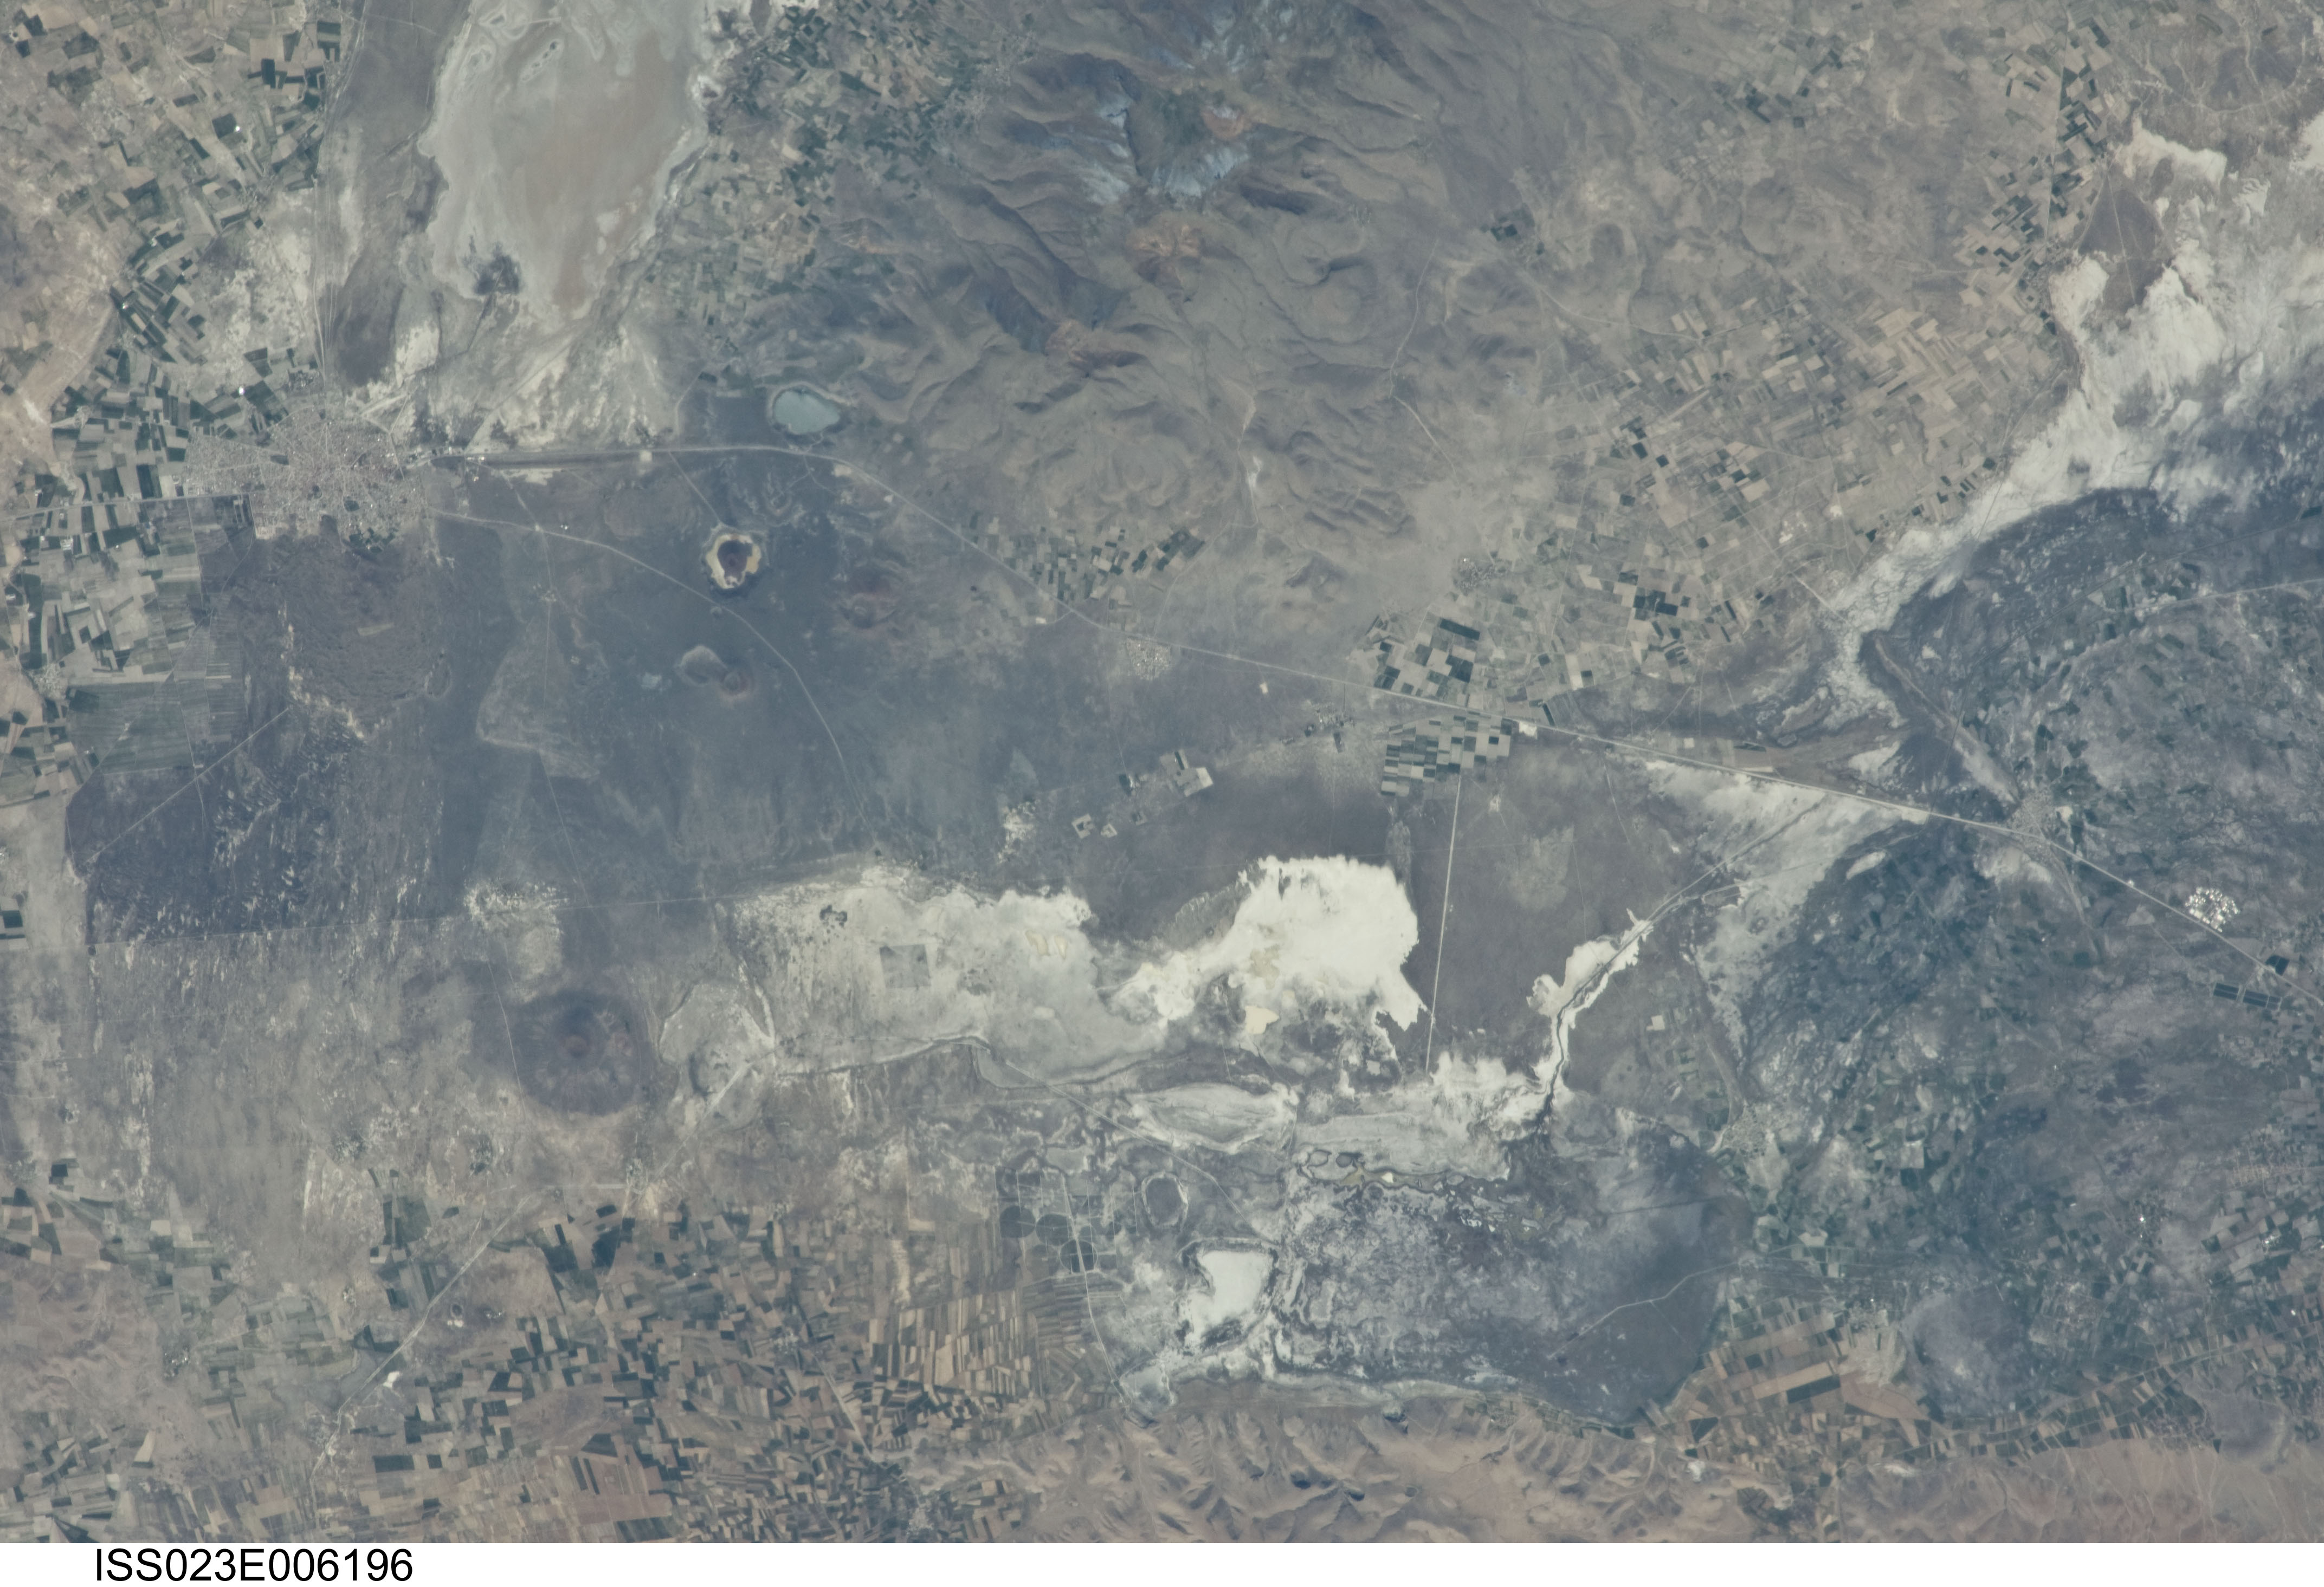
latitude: 37.6
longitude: 33.8
